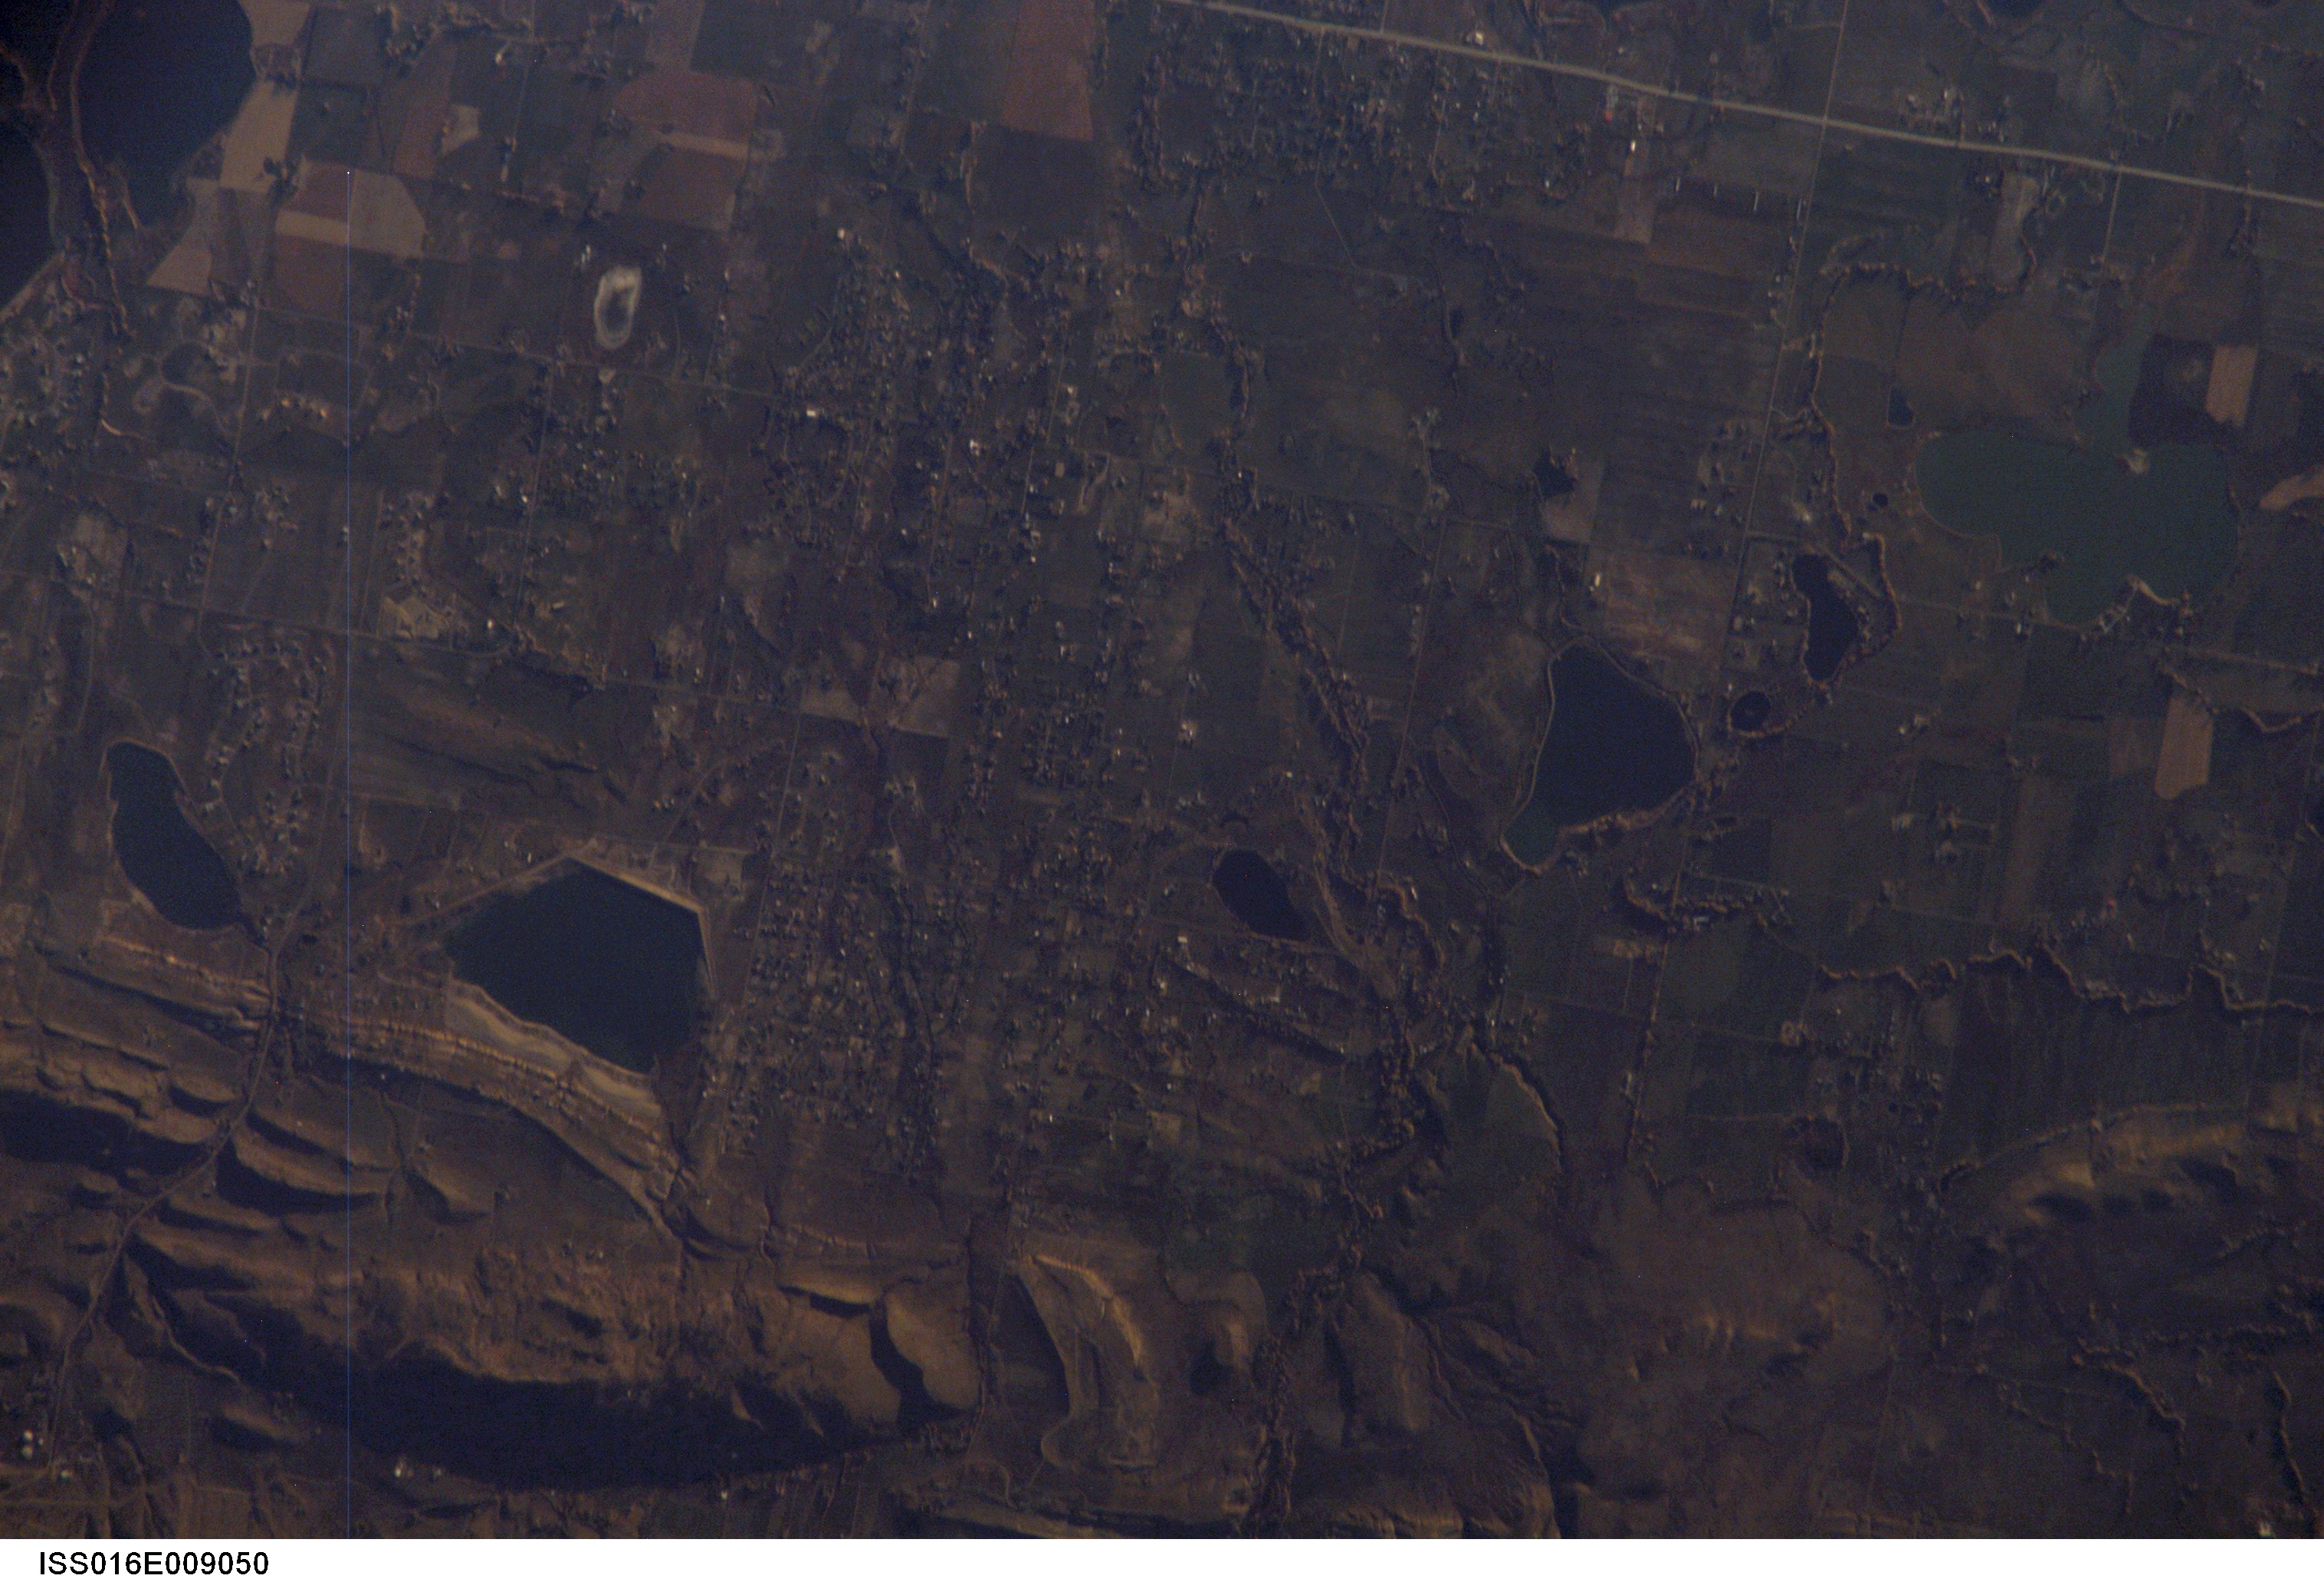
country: USA-COLORADO
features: RIDGES, RESERVOIRS, ROADS, AGR.
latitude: 40.3
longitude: -105.2
